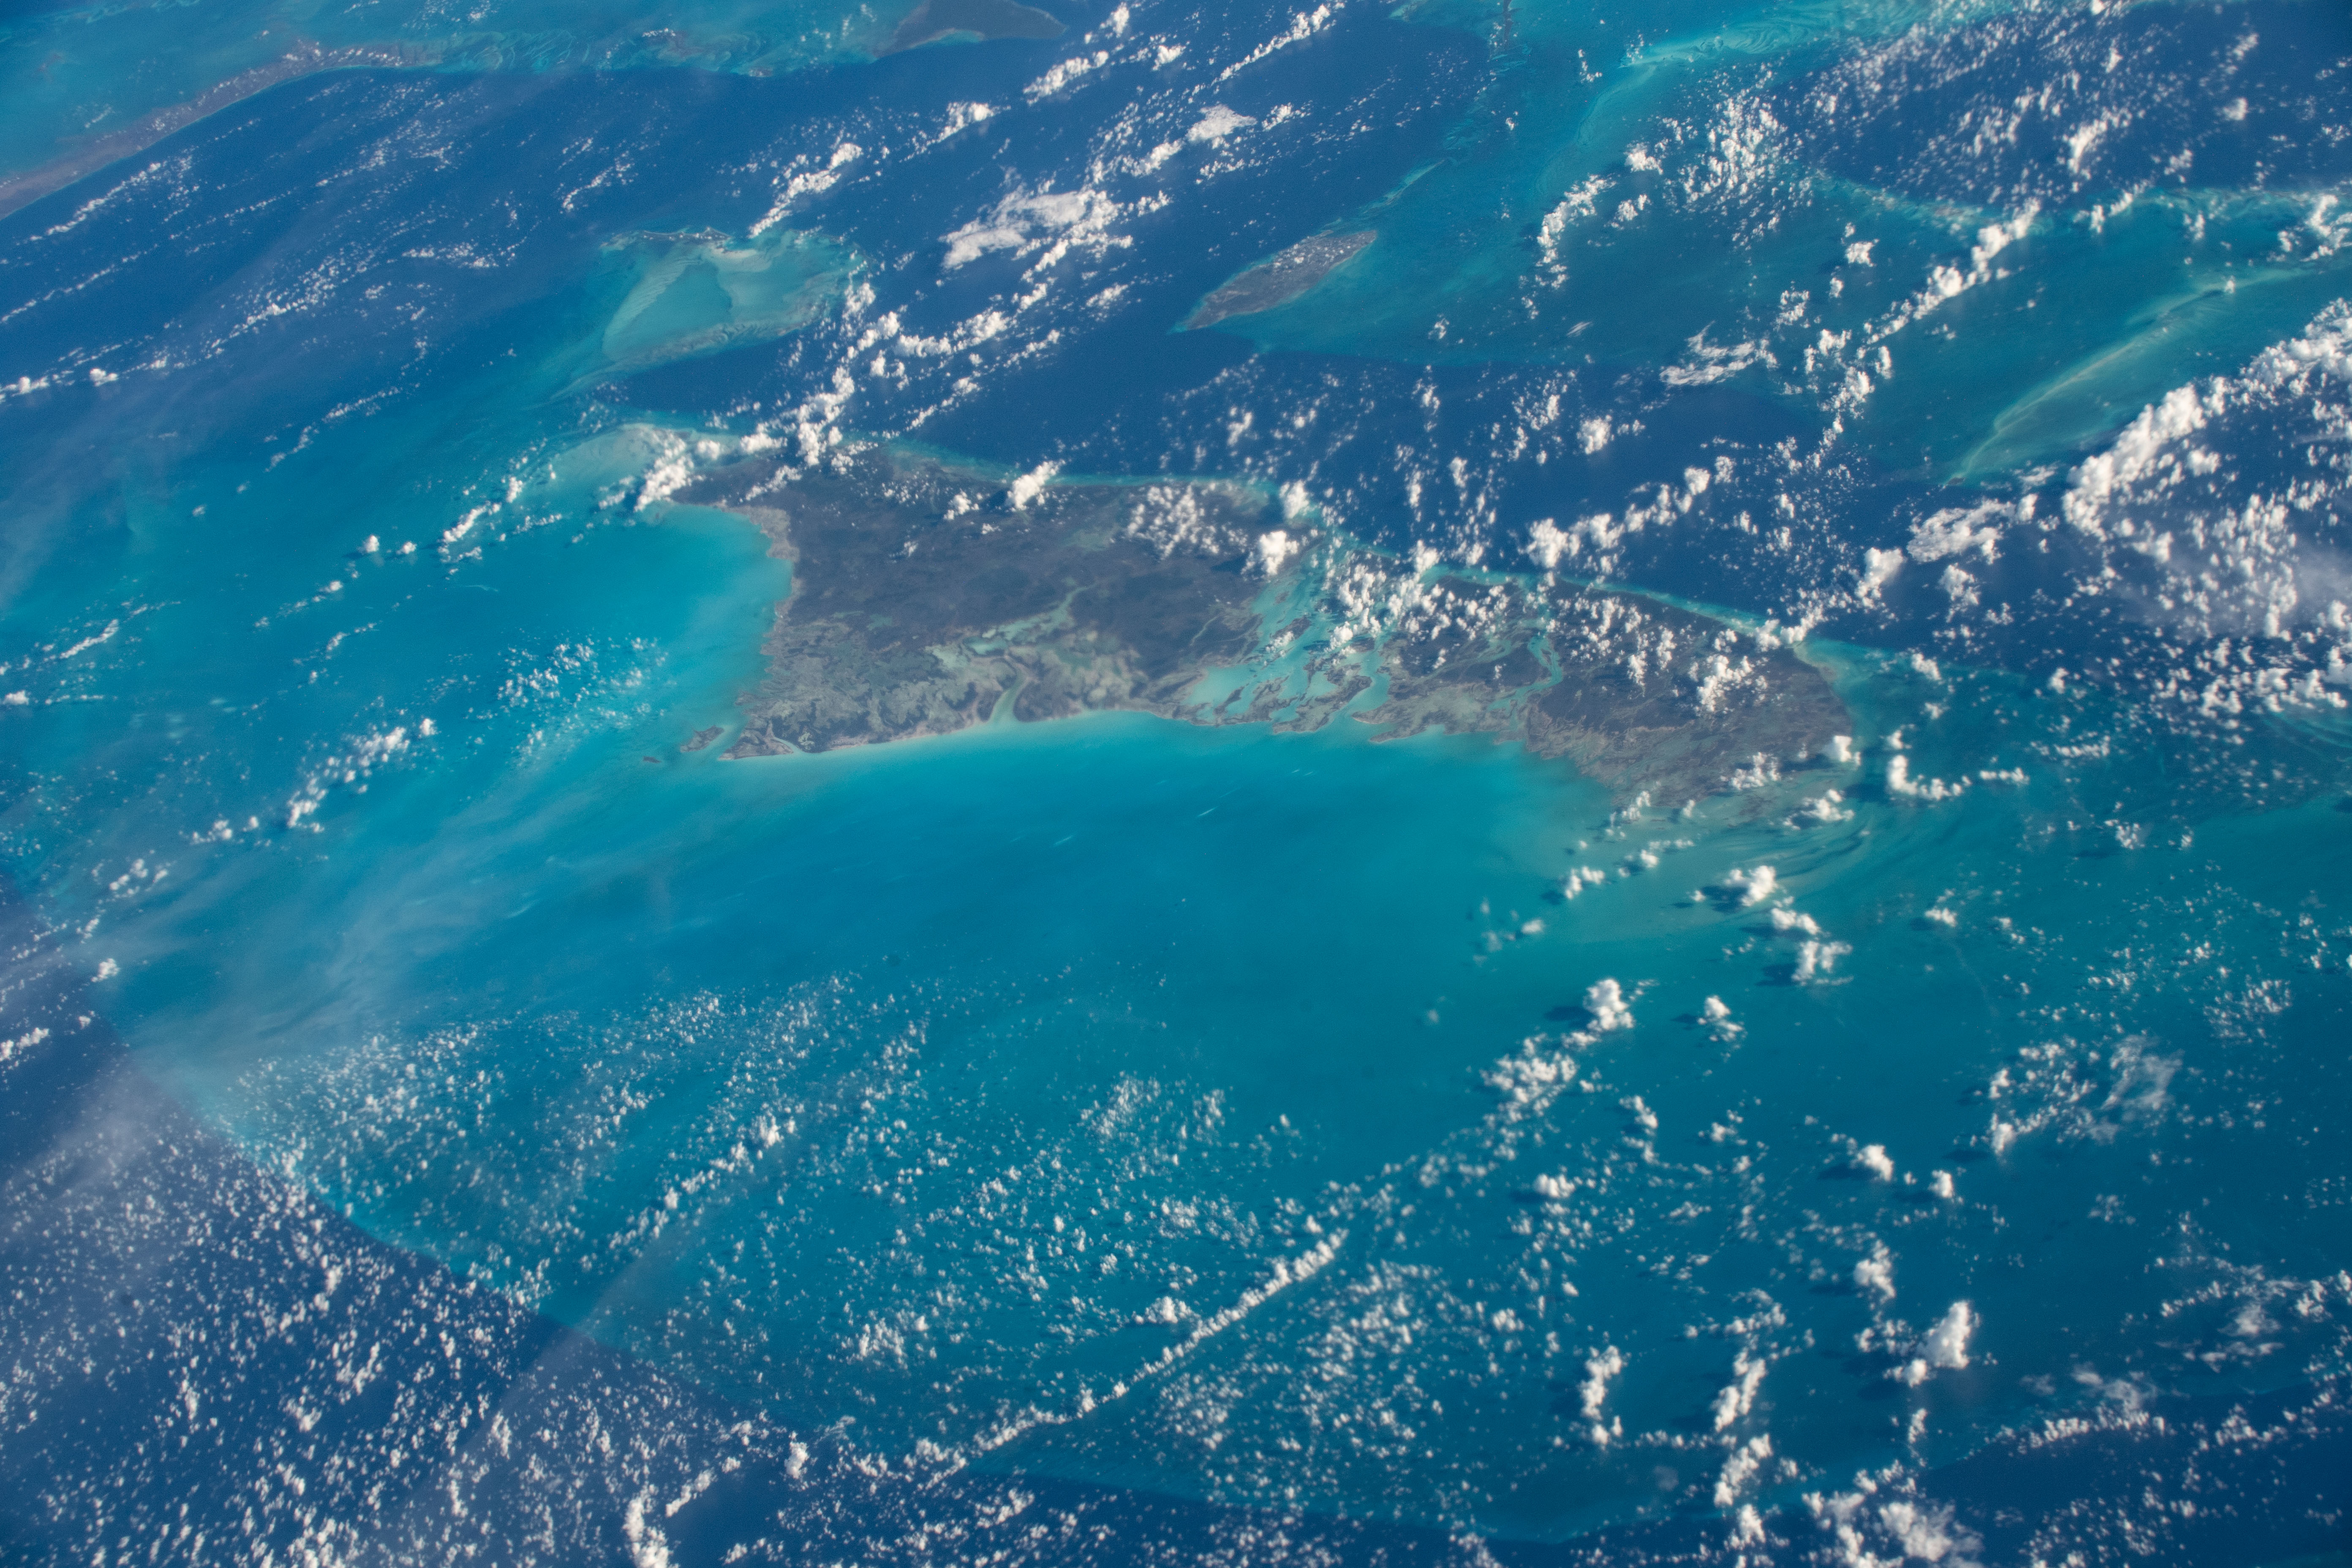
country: BAHAMAS
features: THE BAHAMAS
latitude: 24.2
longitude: -78.0
